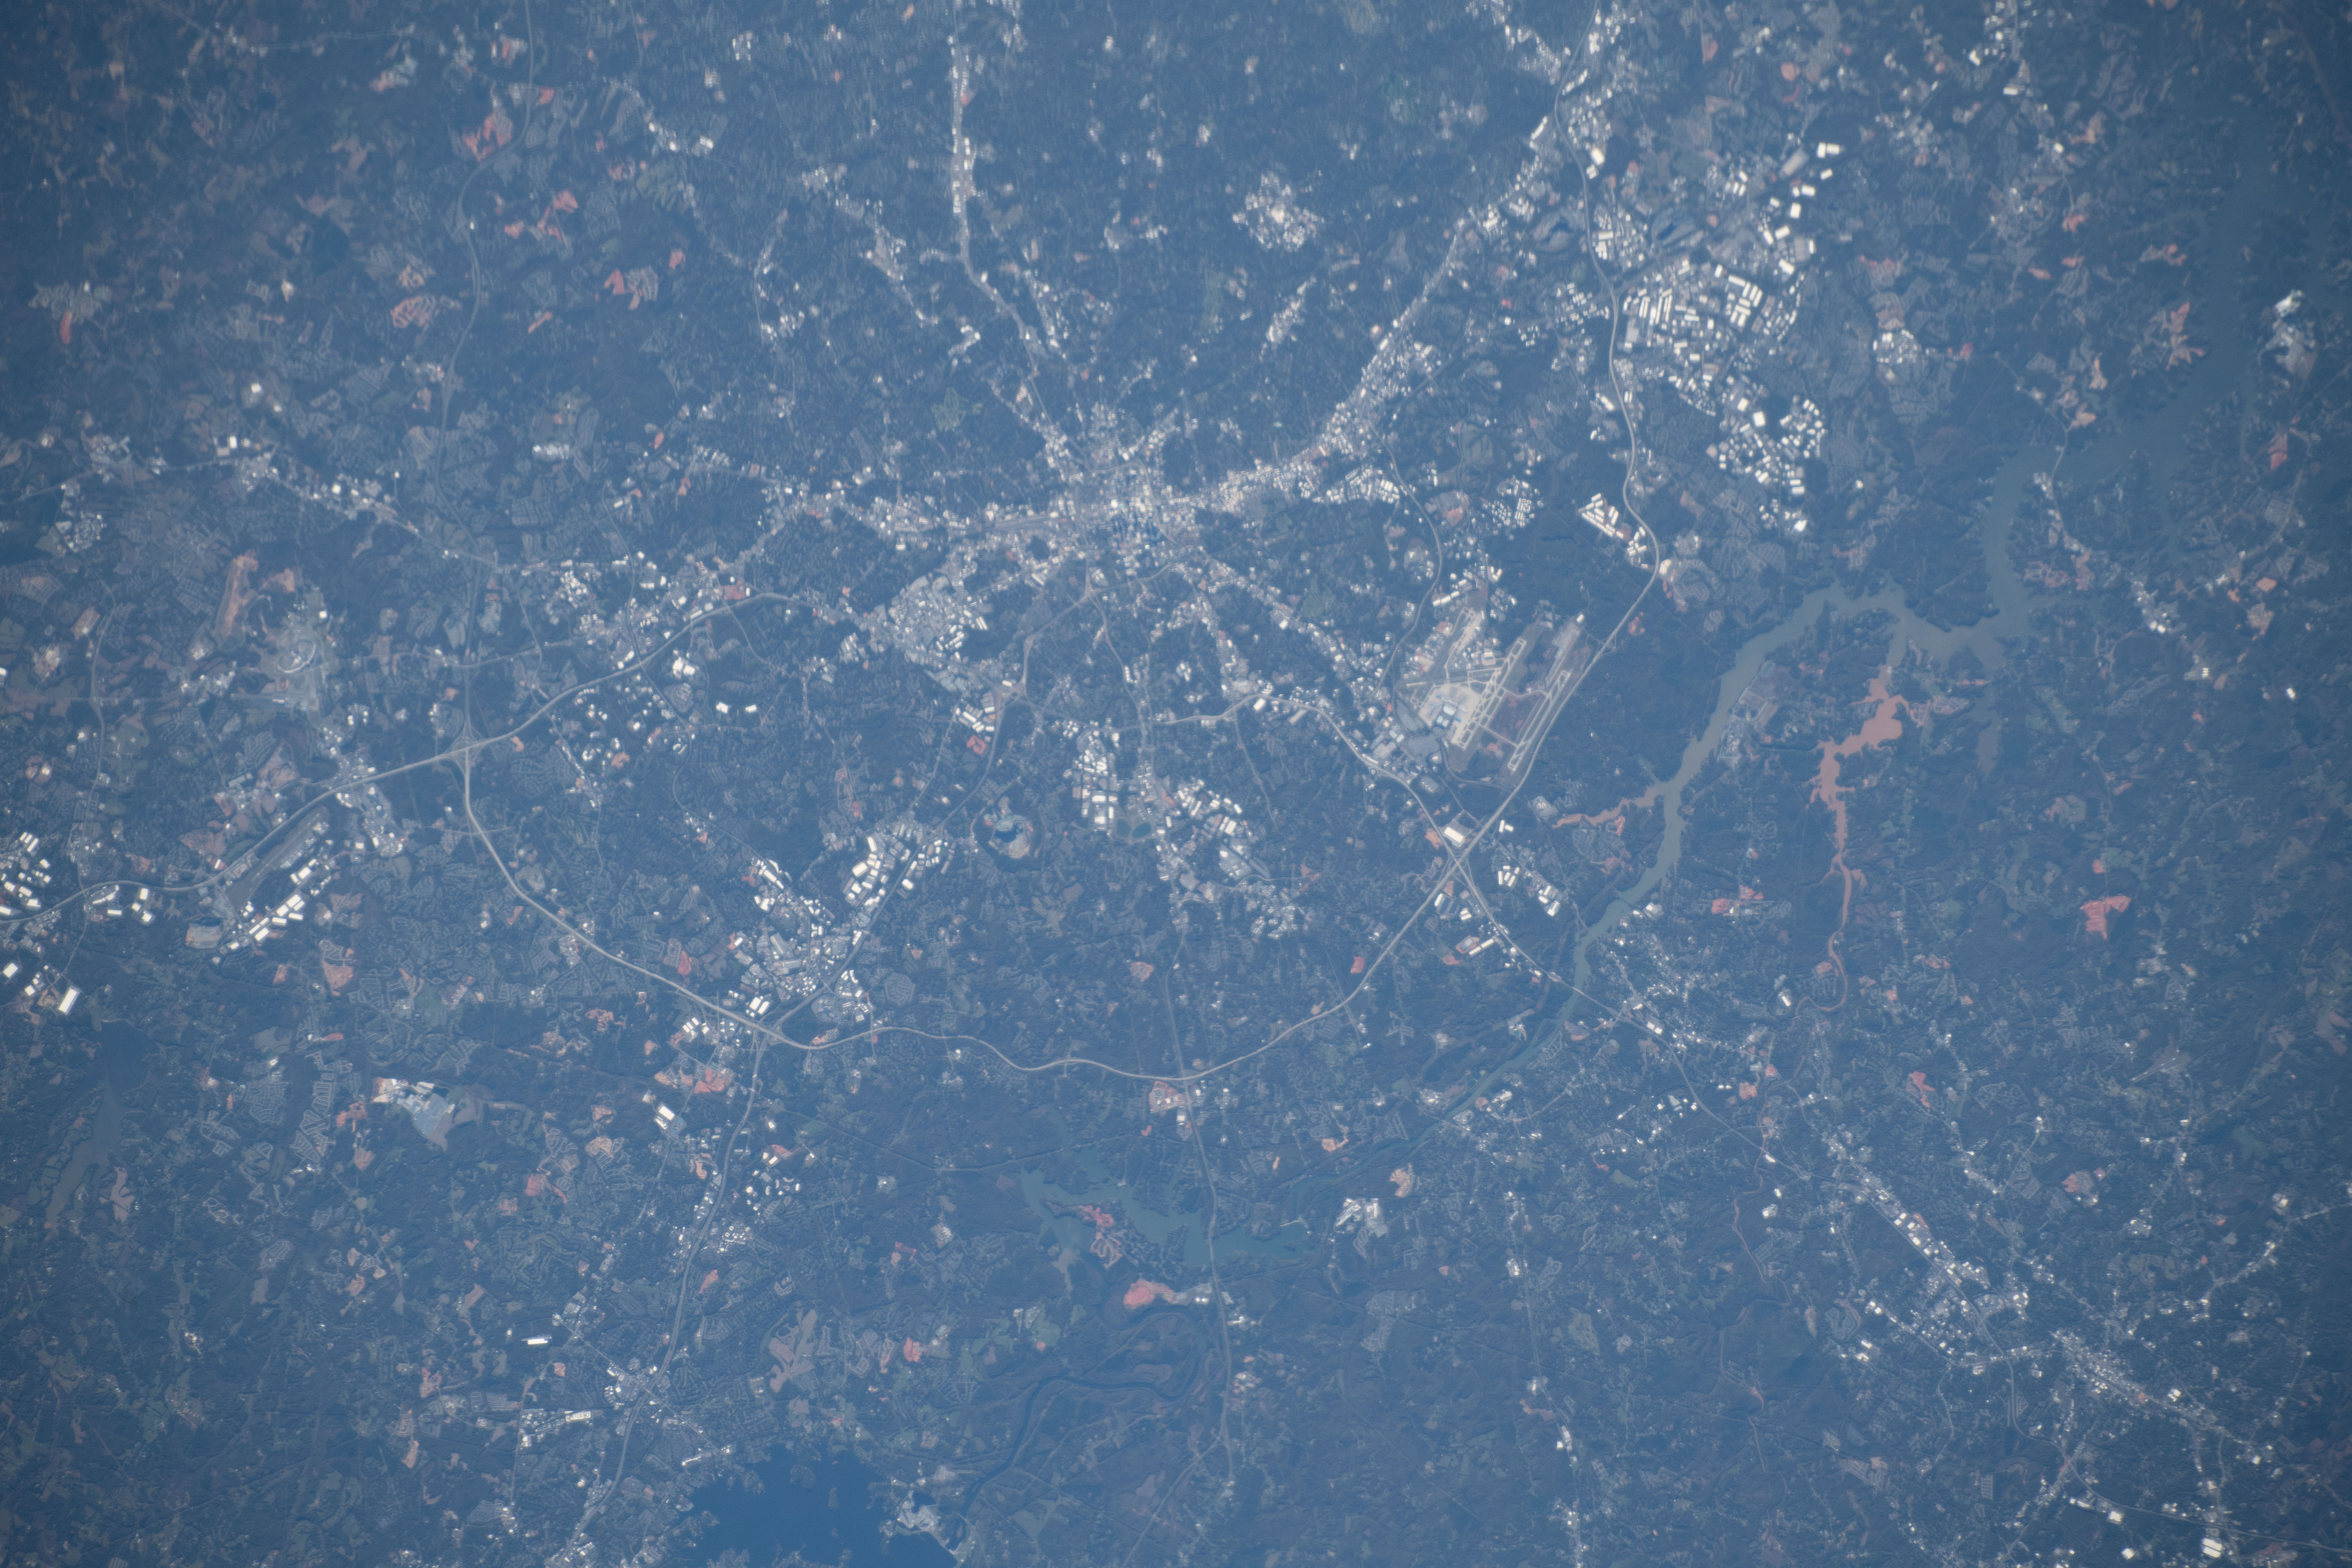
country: USA-NORTH CAROLINA
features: CHARLOTTE
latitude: 35.3
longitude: -80.9
